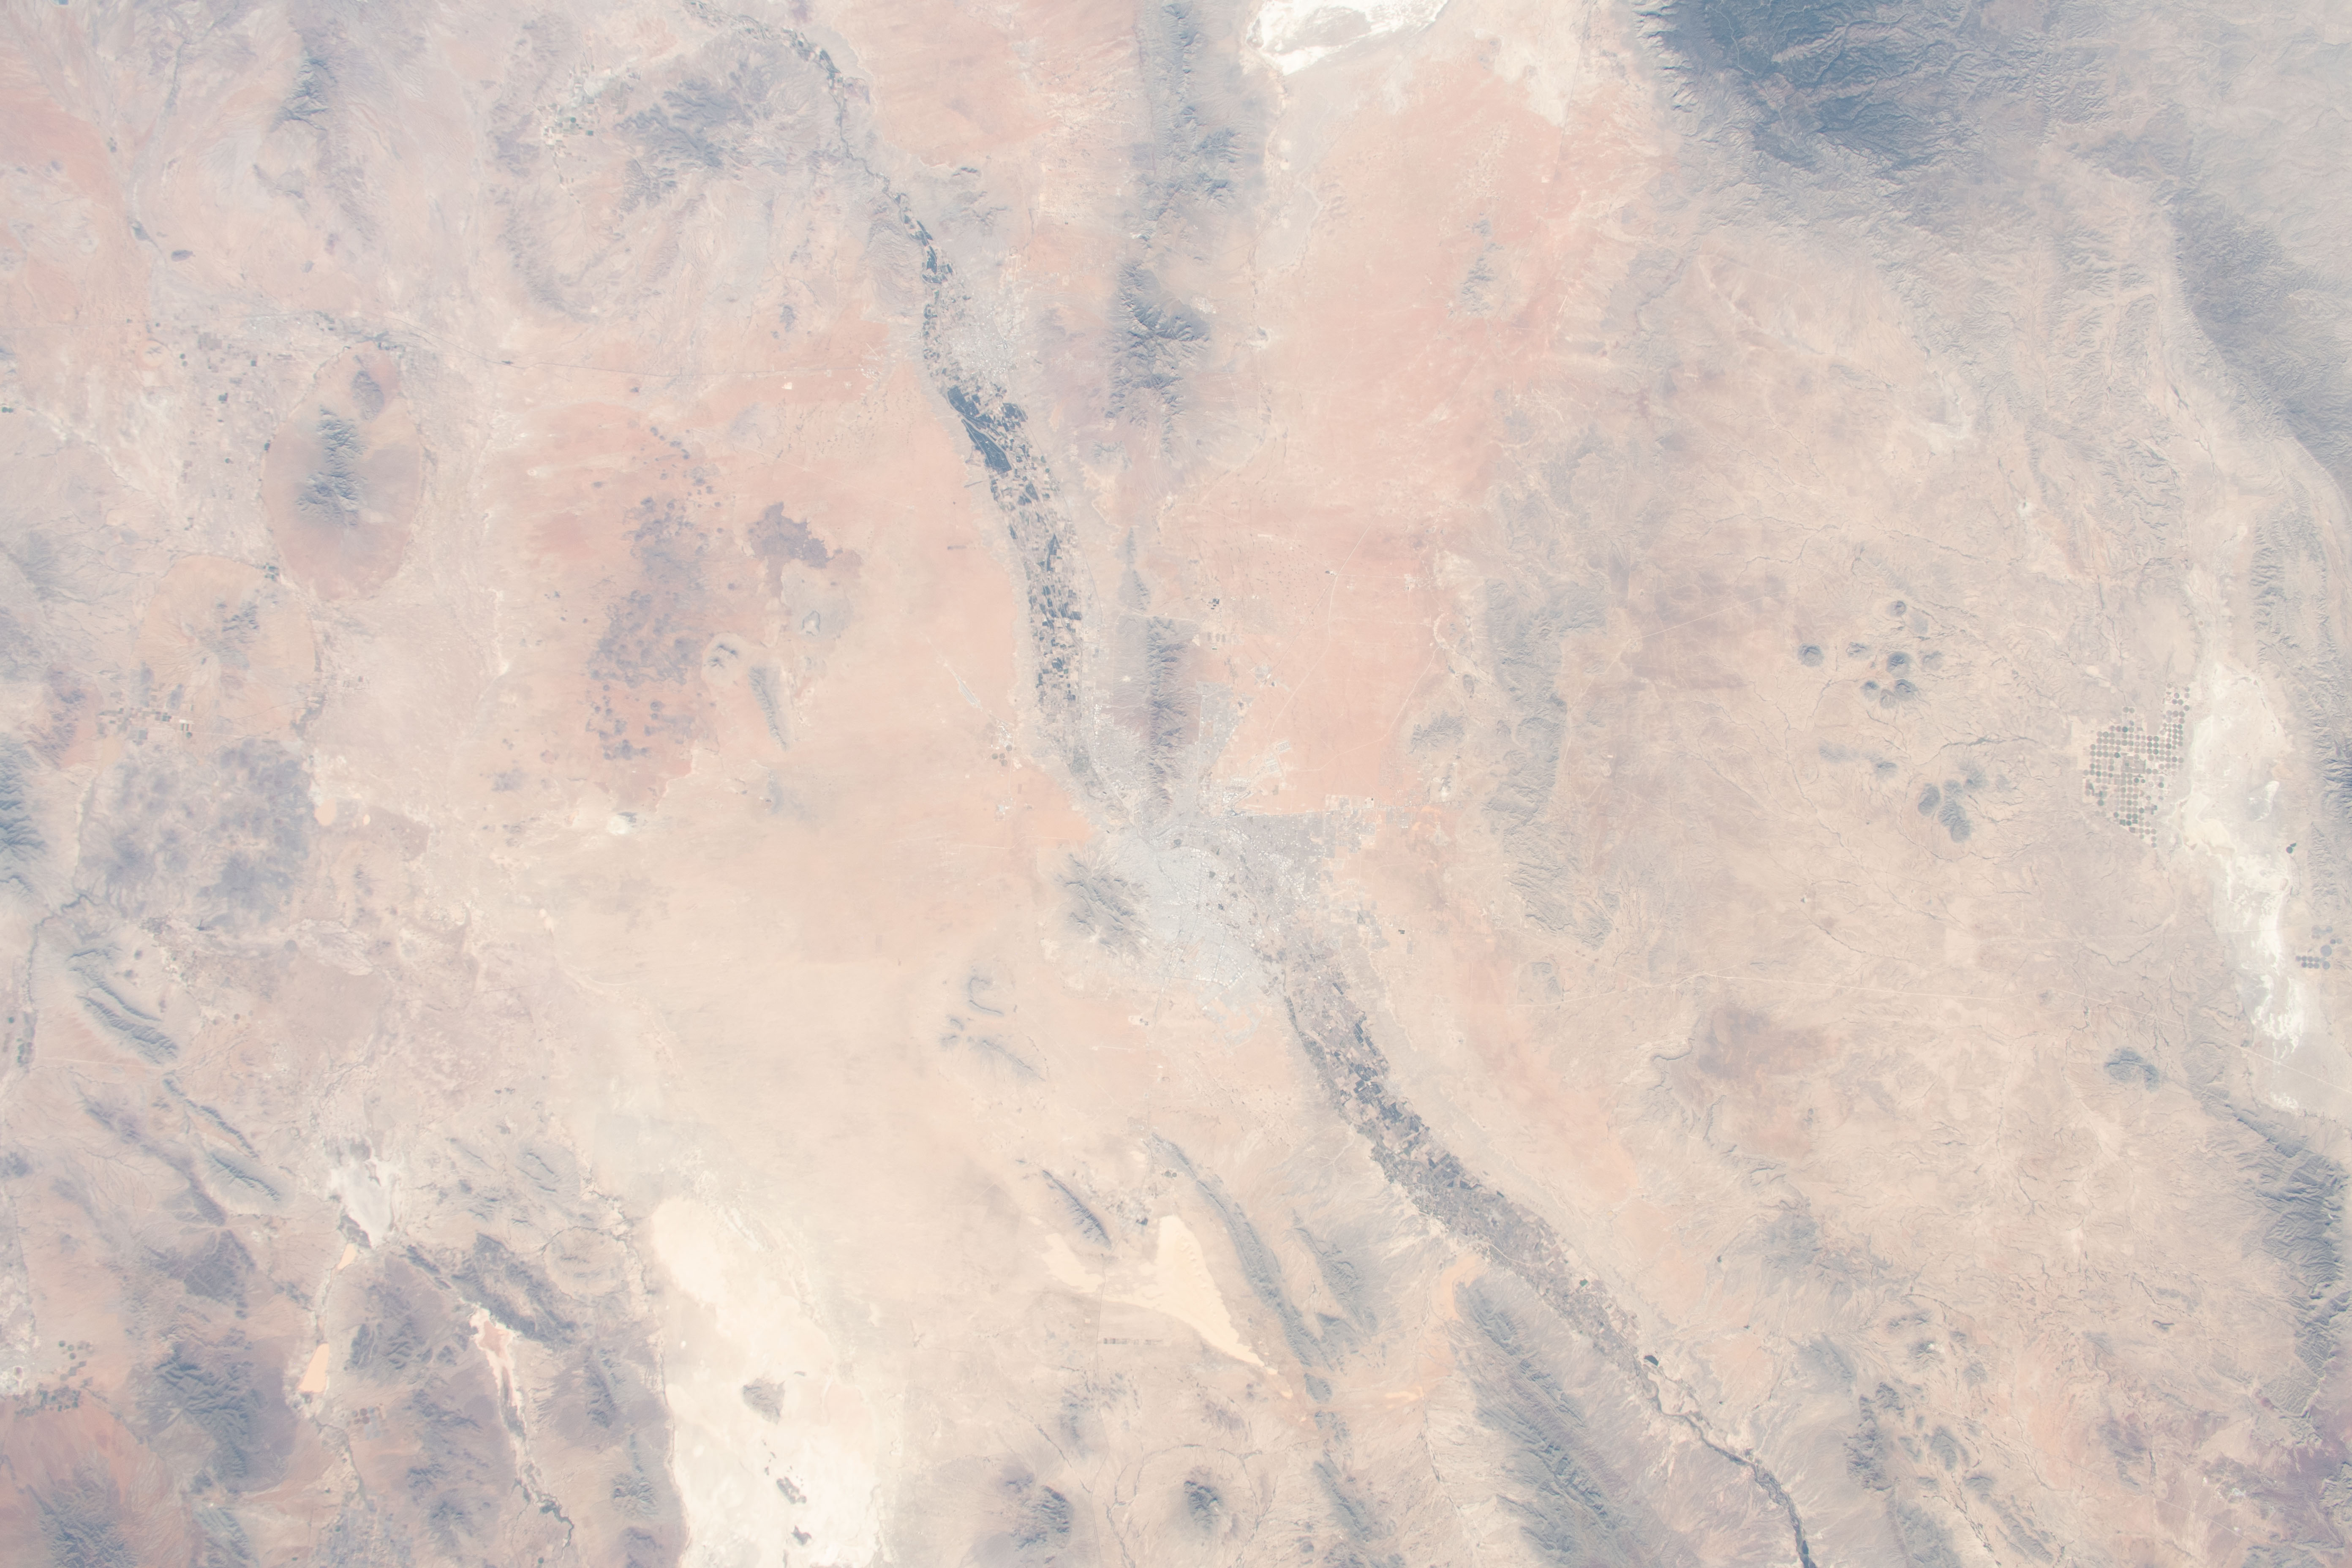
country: USA-TEXAS
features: CIUDAD JUAREZ, LAS CRUCES, EL PASO
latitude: 32.0
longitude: -106.5
